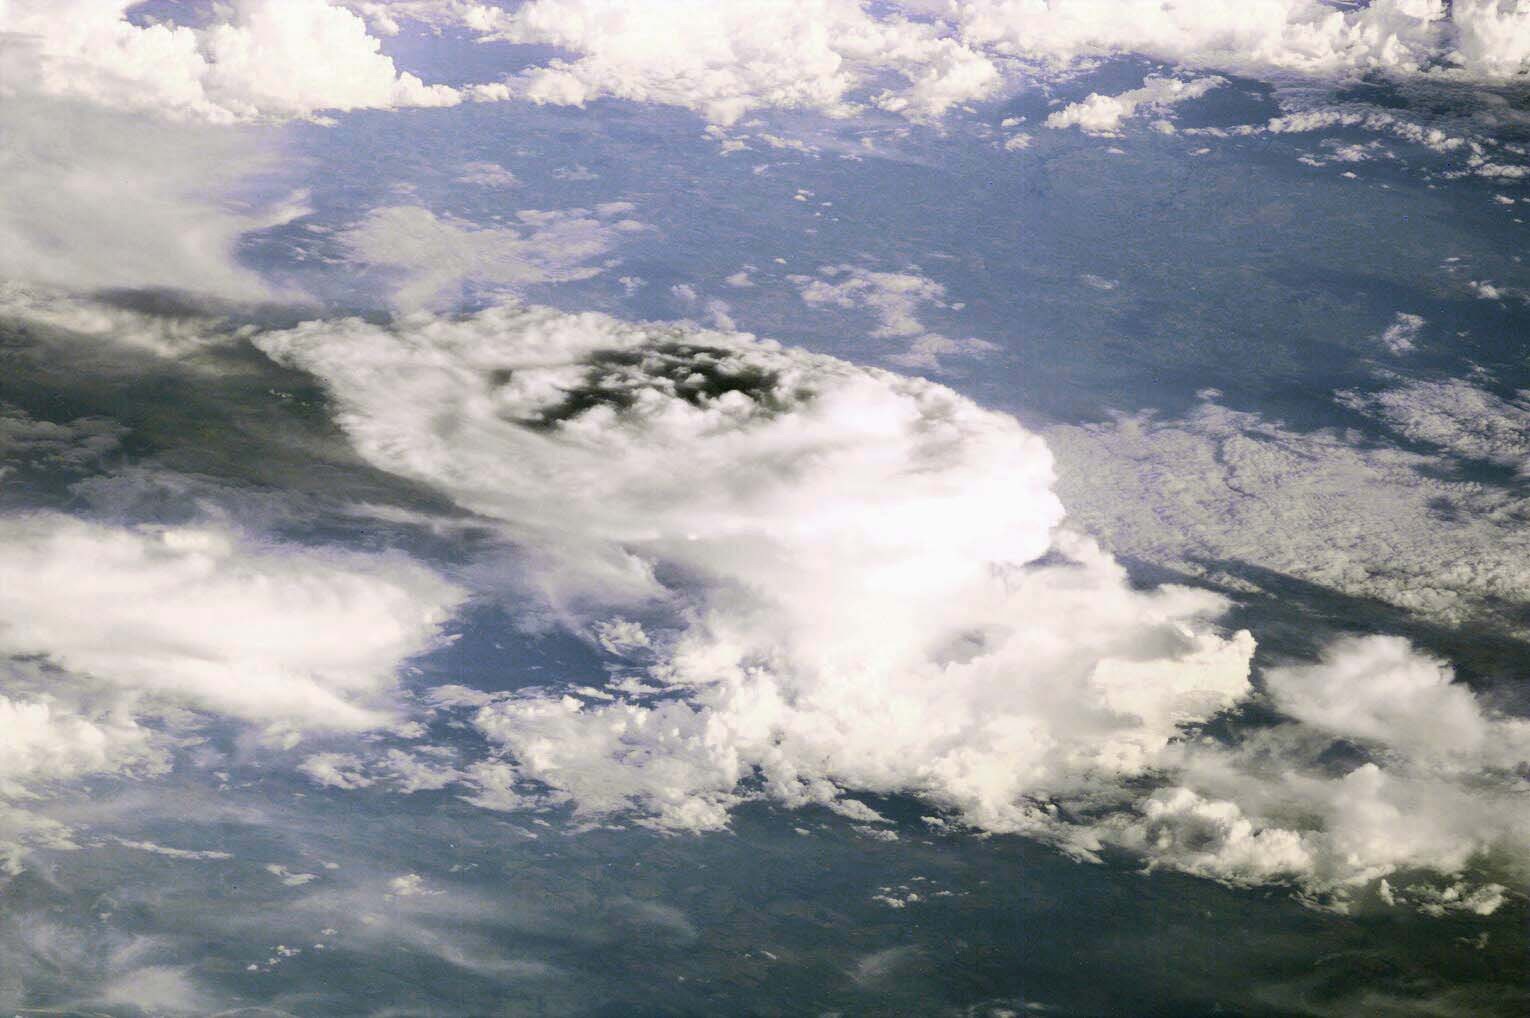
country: USA
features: THUNDERSTORM
